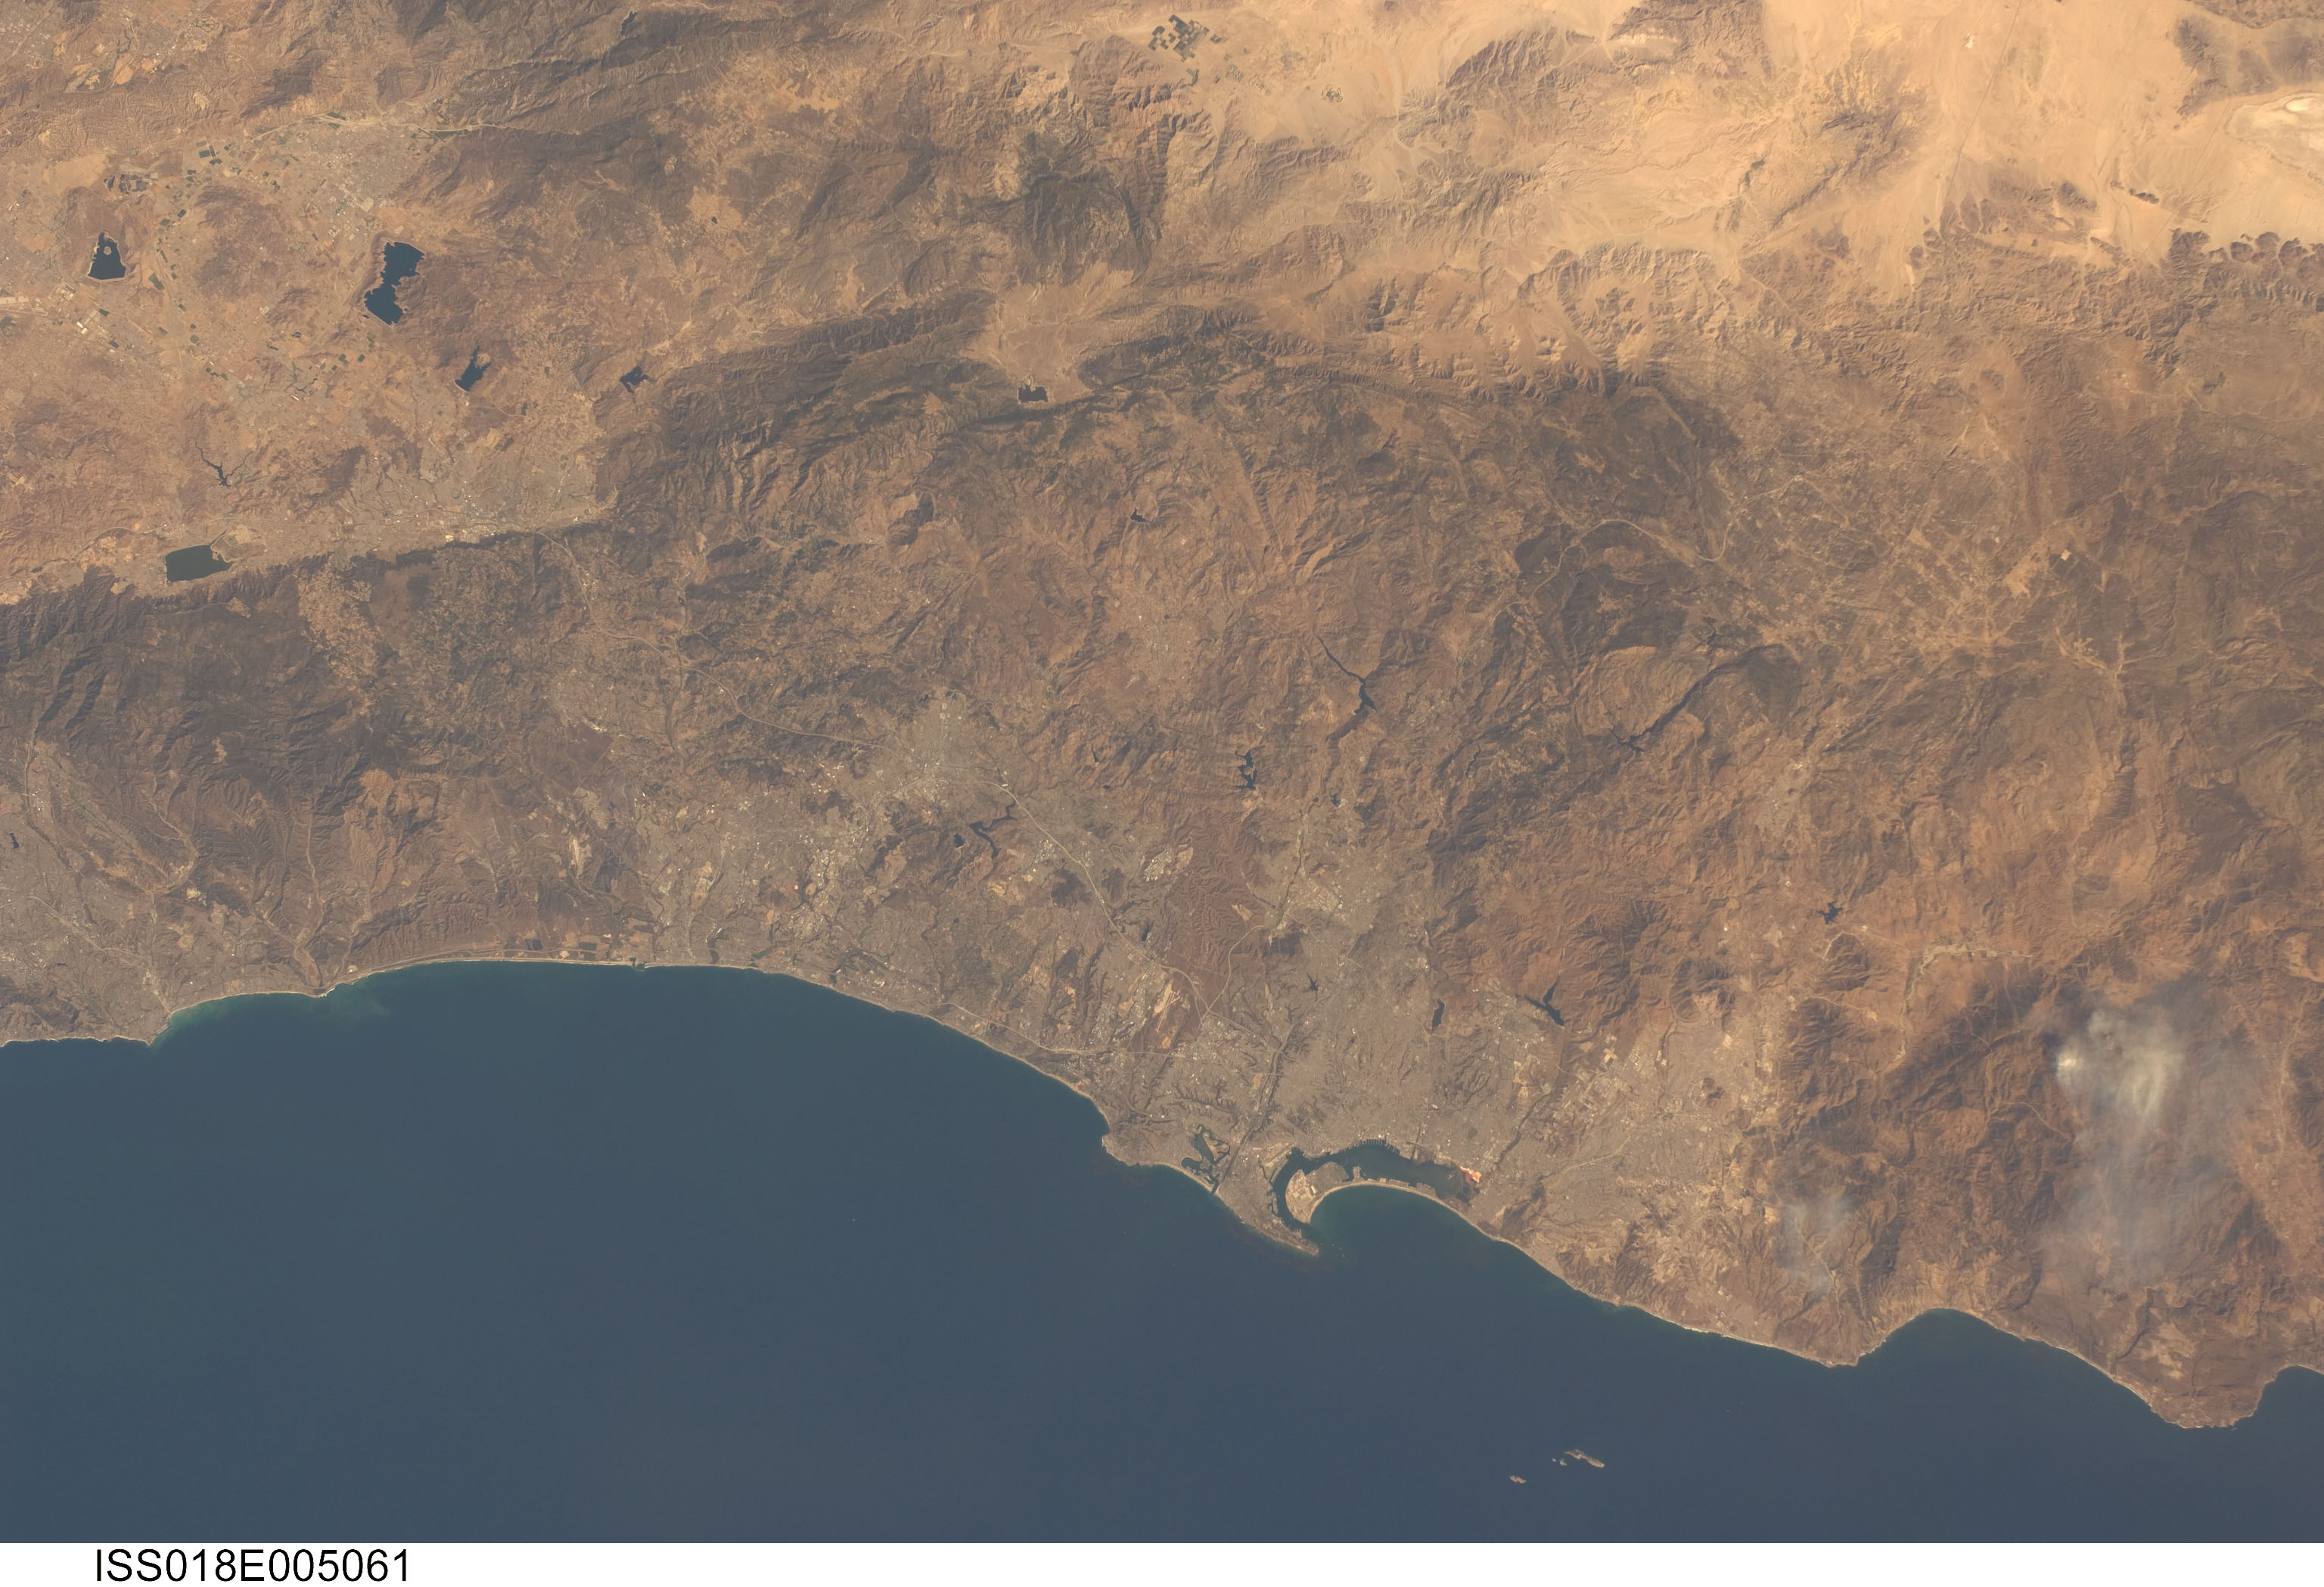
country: USA-CALIFORNIA
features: TEMECULA, SAN DIEGO, MERRIAM MOUNTAINS
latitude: 33.0
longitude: -116.9
